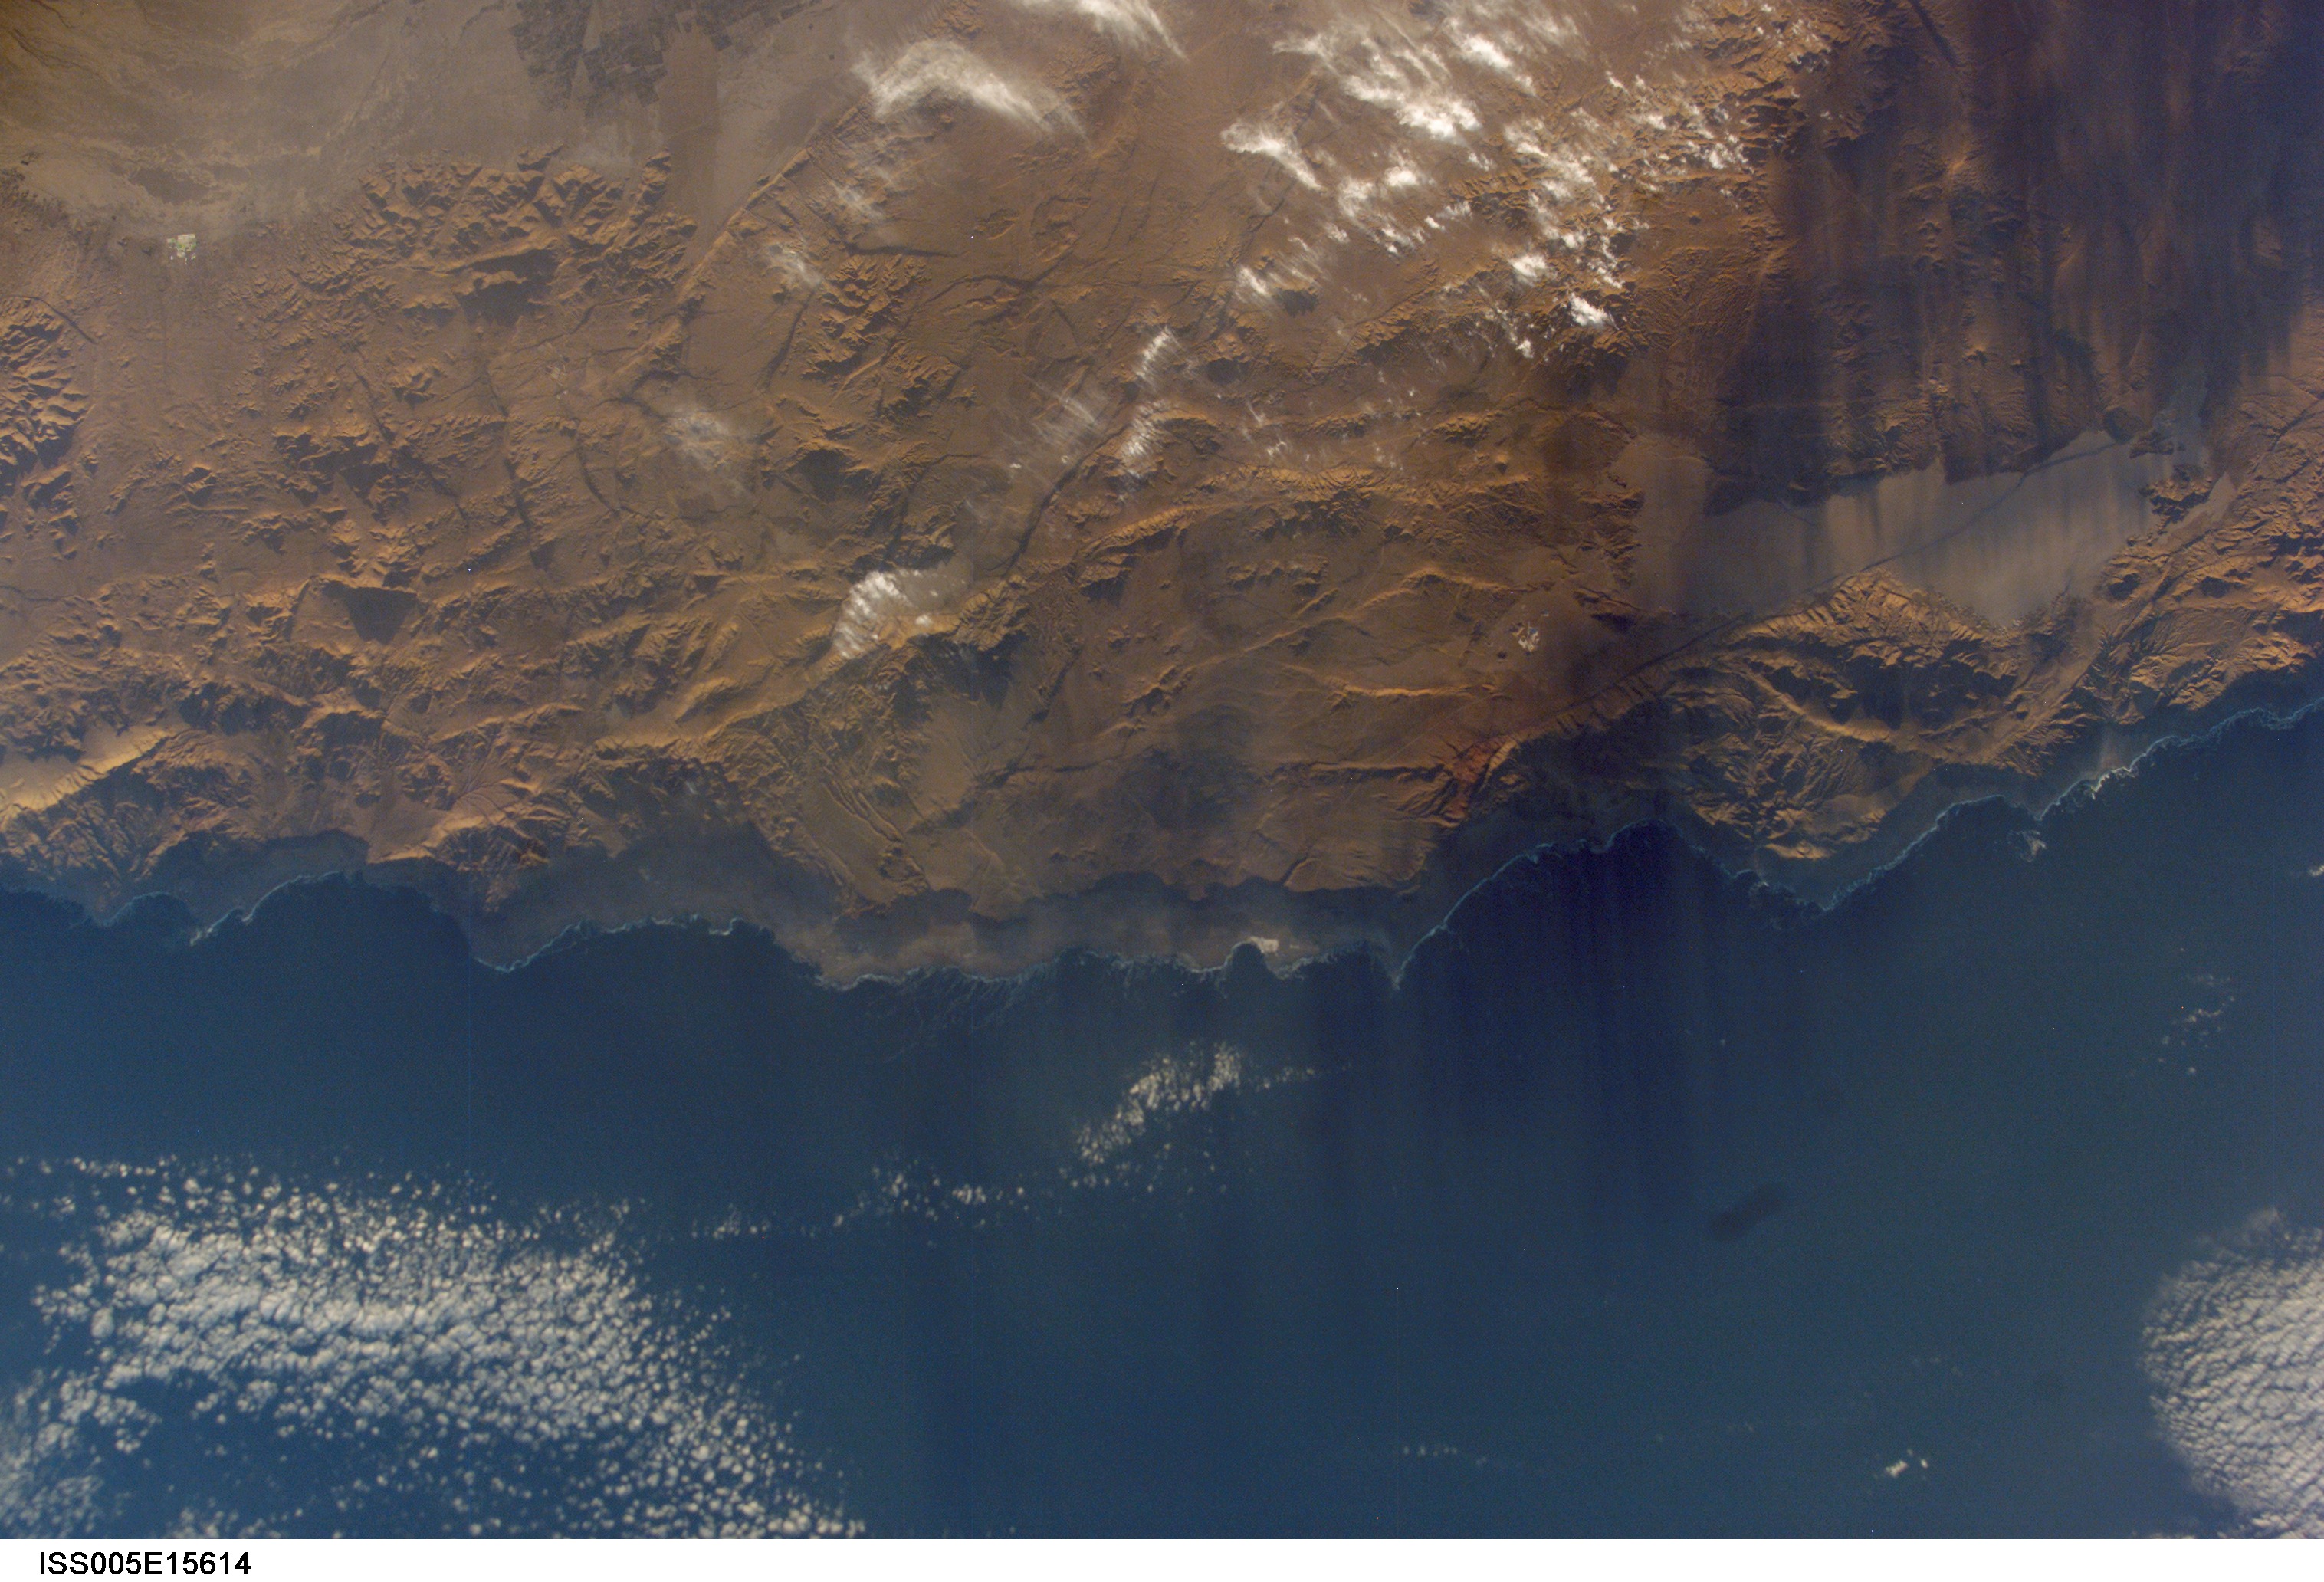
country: CHILE
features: IQUIQUE, SALAR GRANDE REGION
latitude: -20.5
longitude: -70.0
